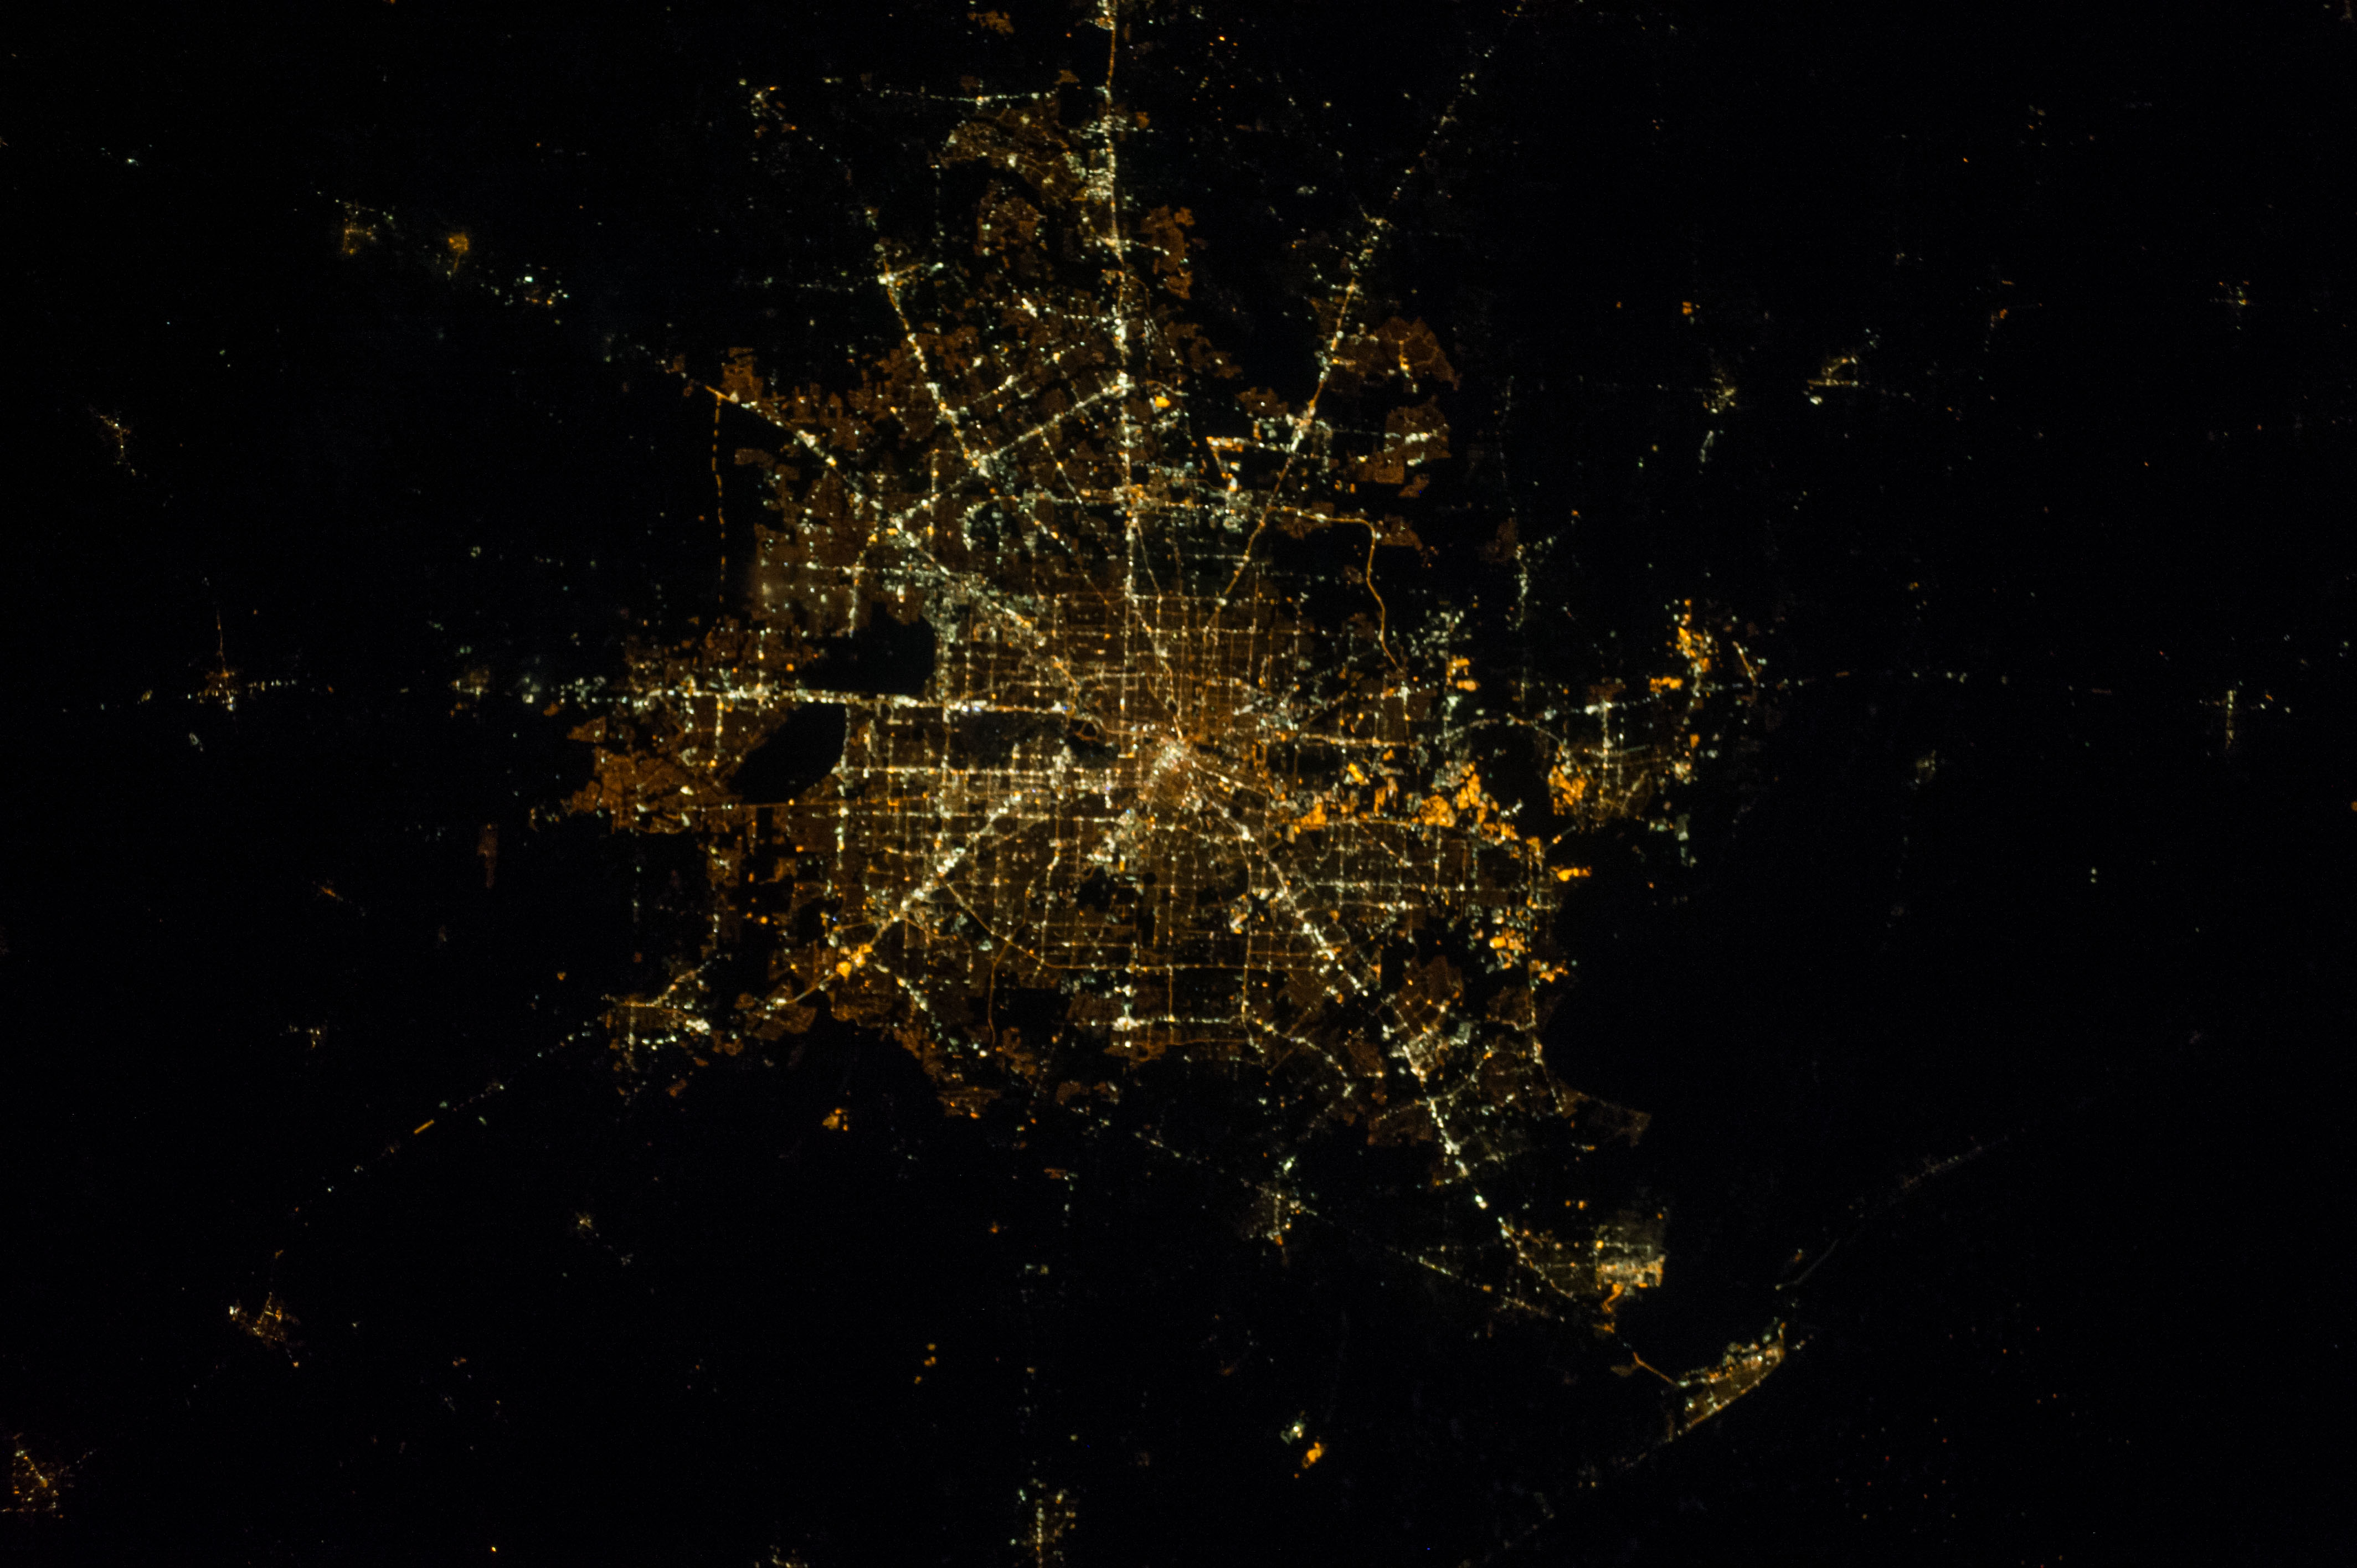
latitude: 29.8
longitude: -95.5
